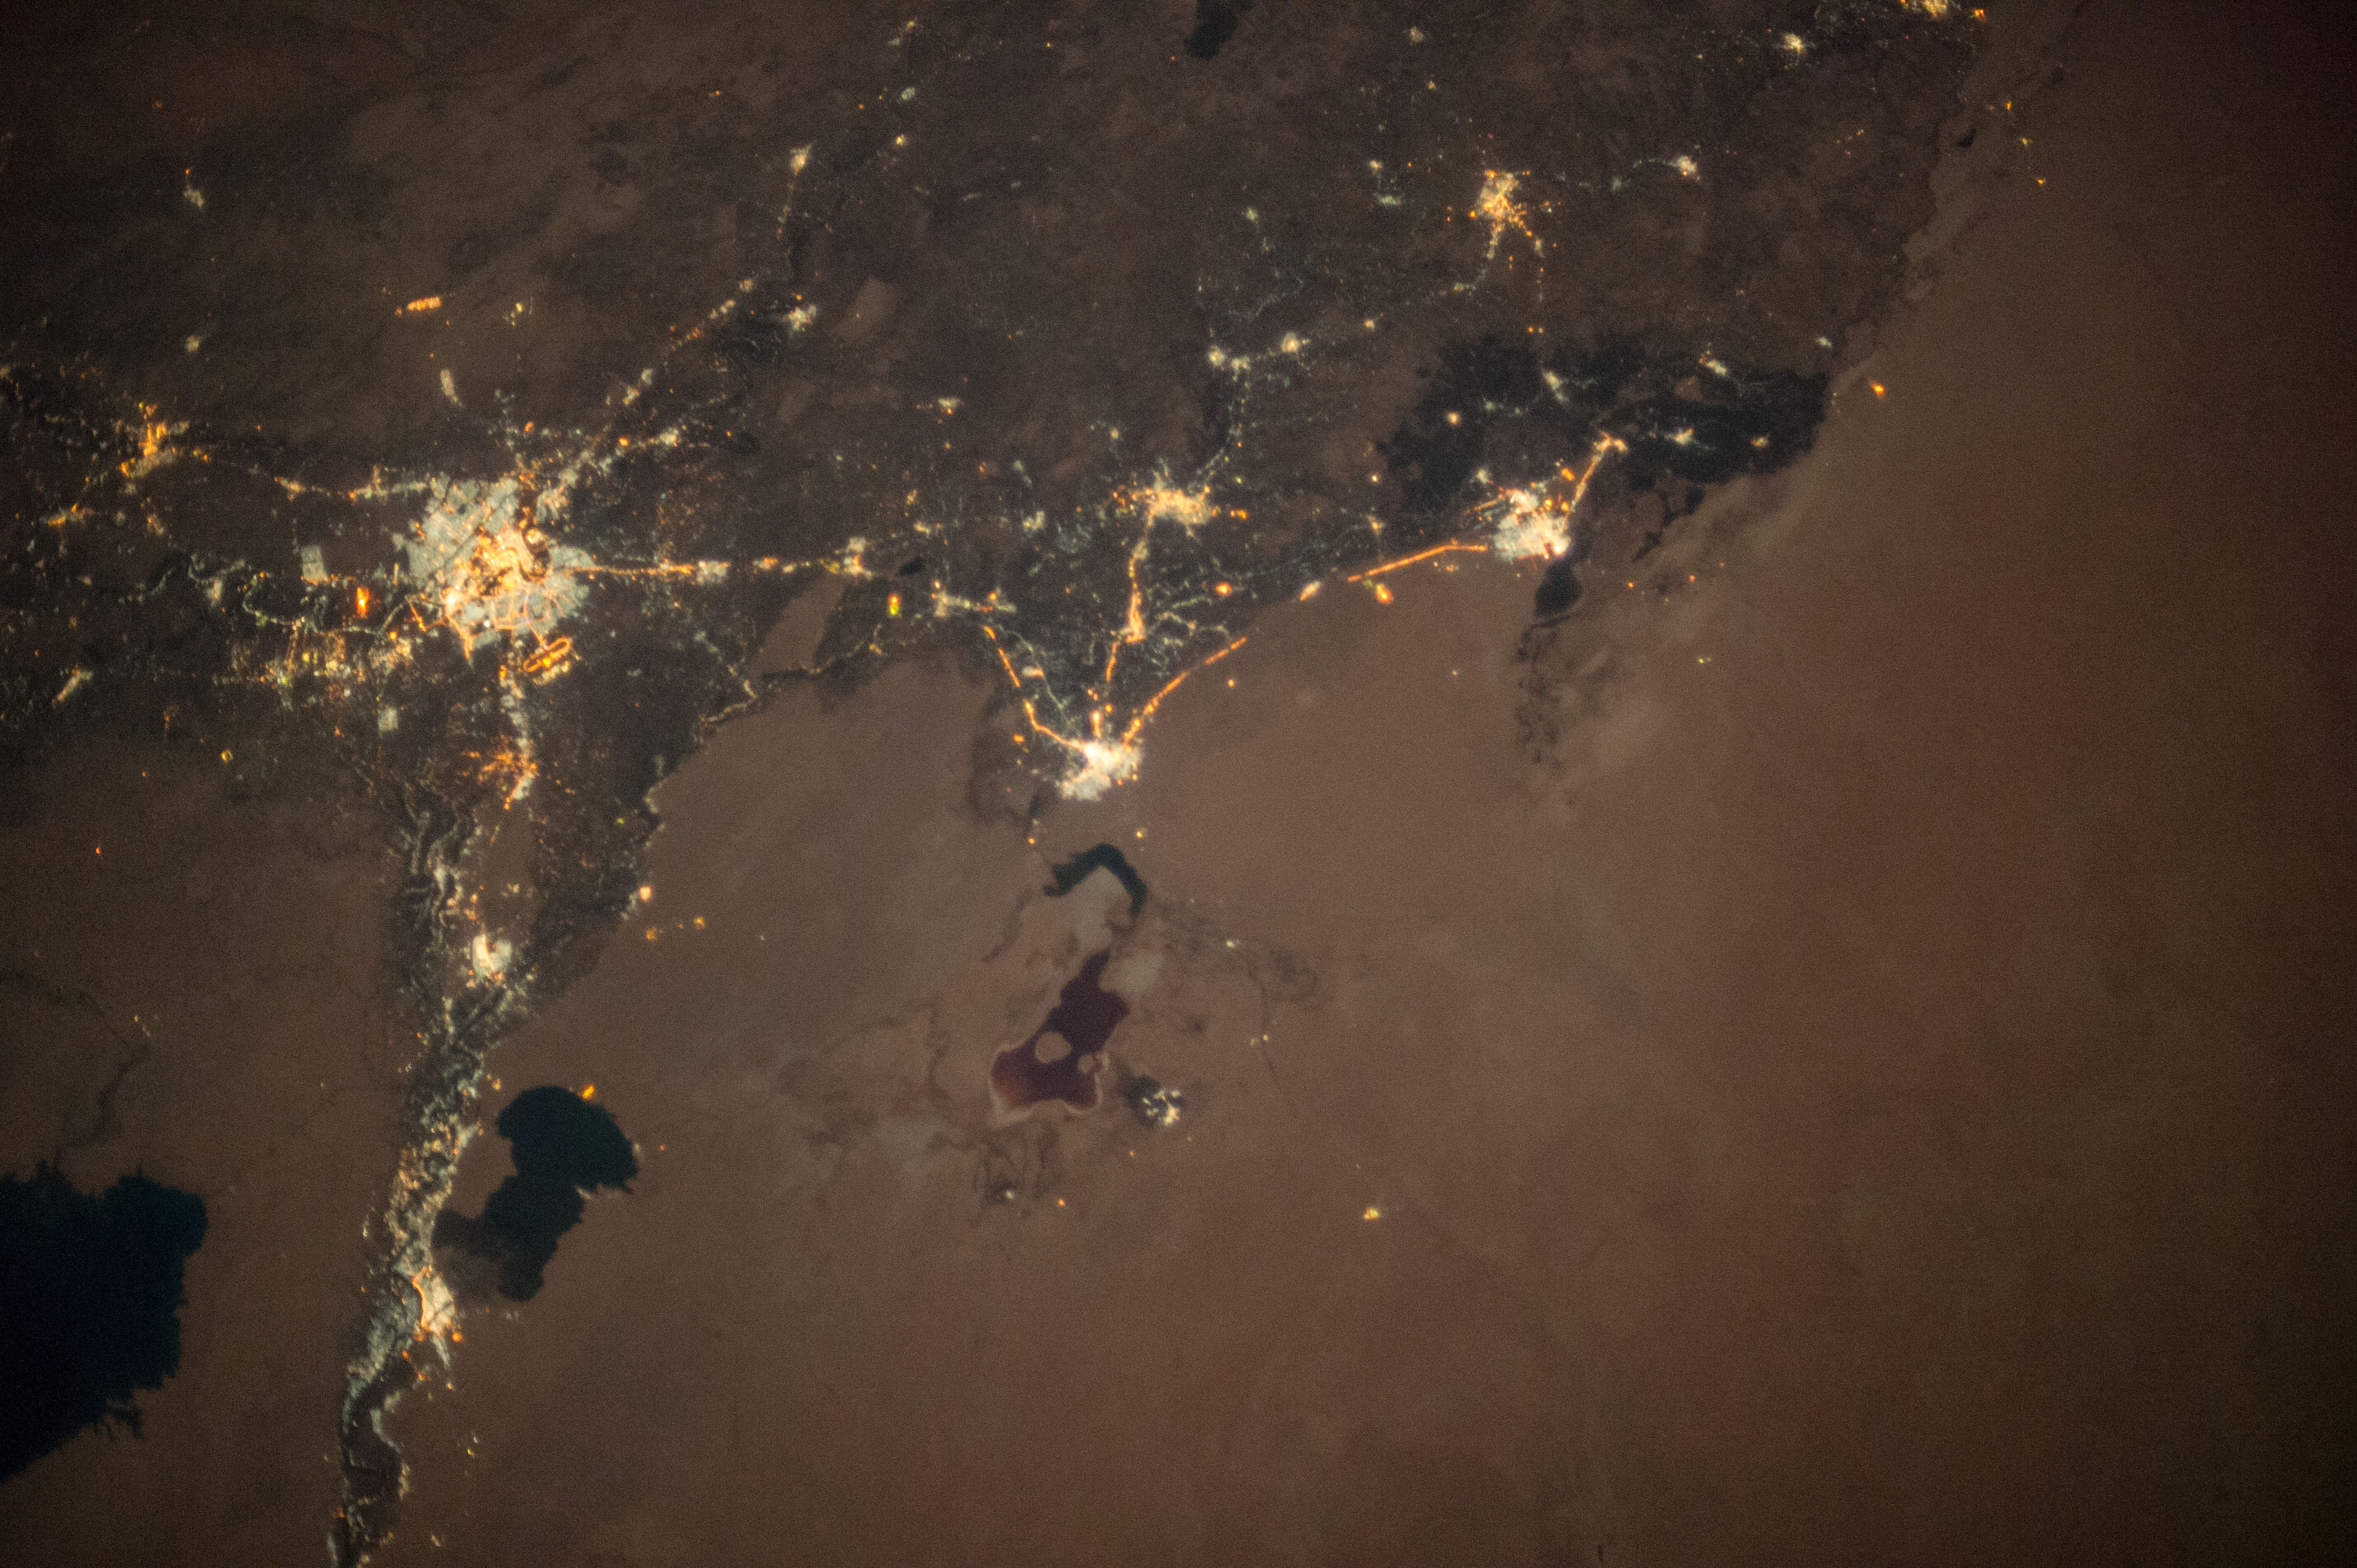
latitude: 33.3
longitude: 44.3
